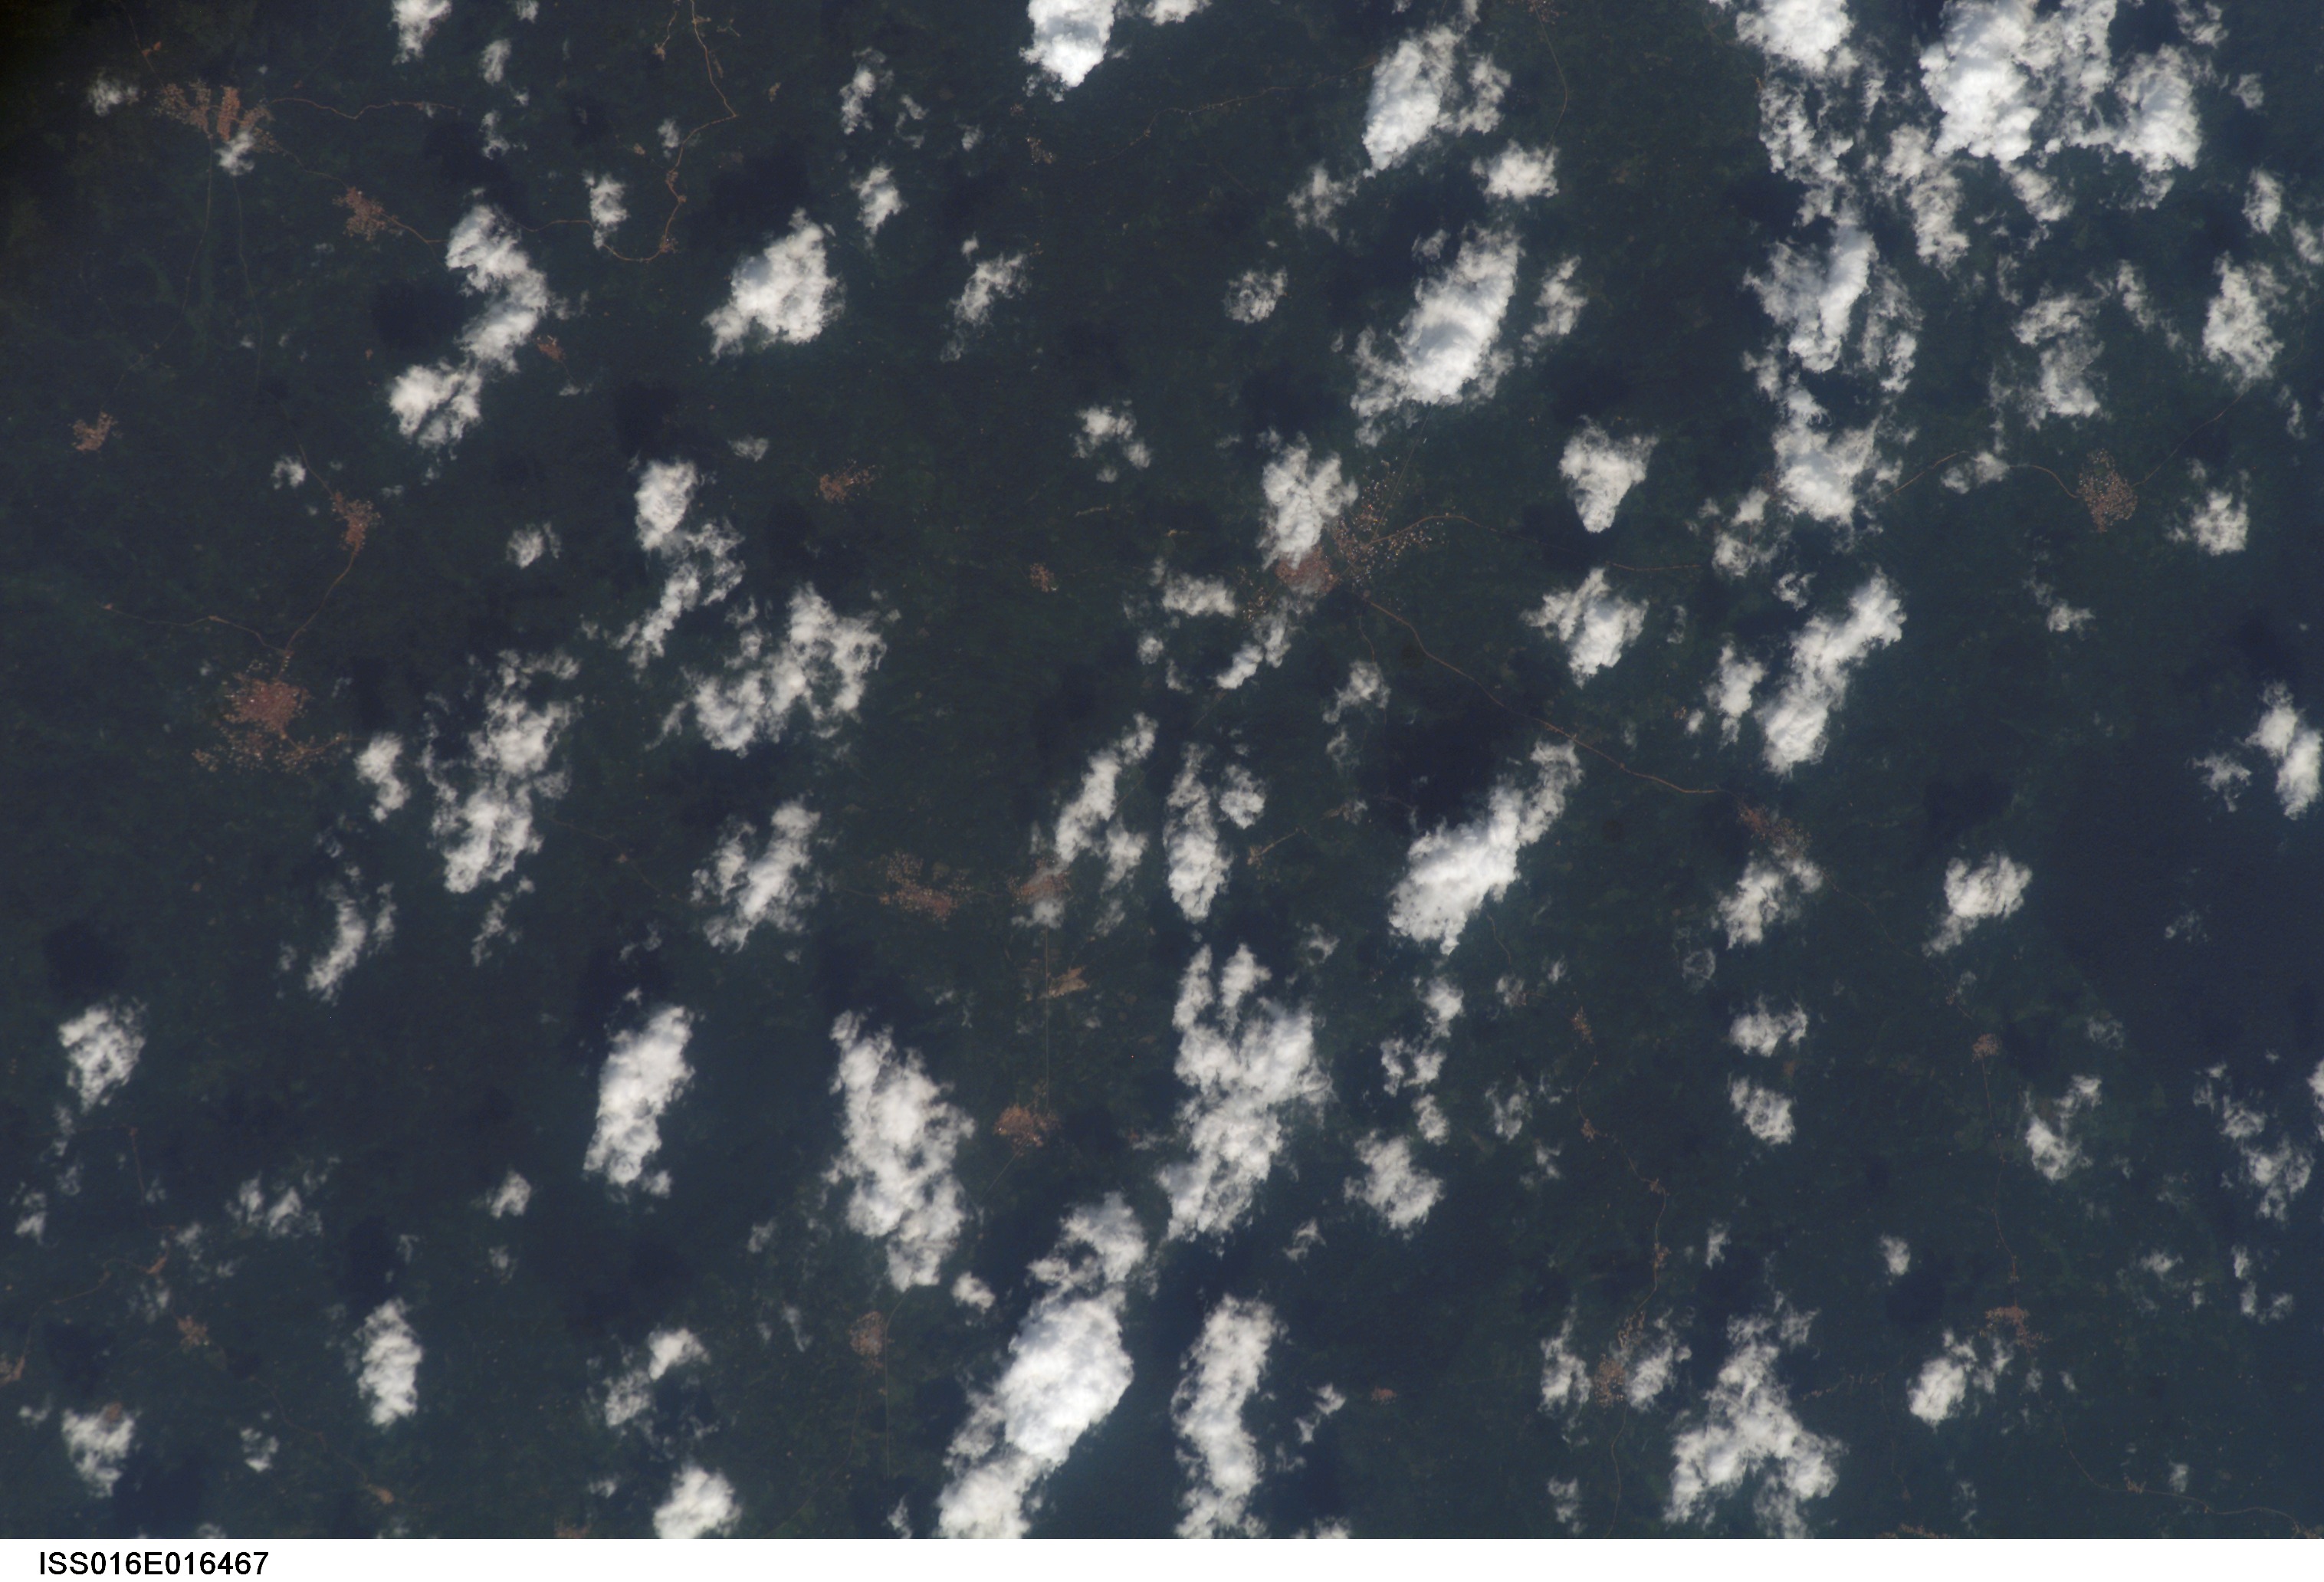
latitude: 6.5
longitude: -1.0
